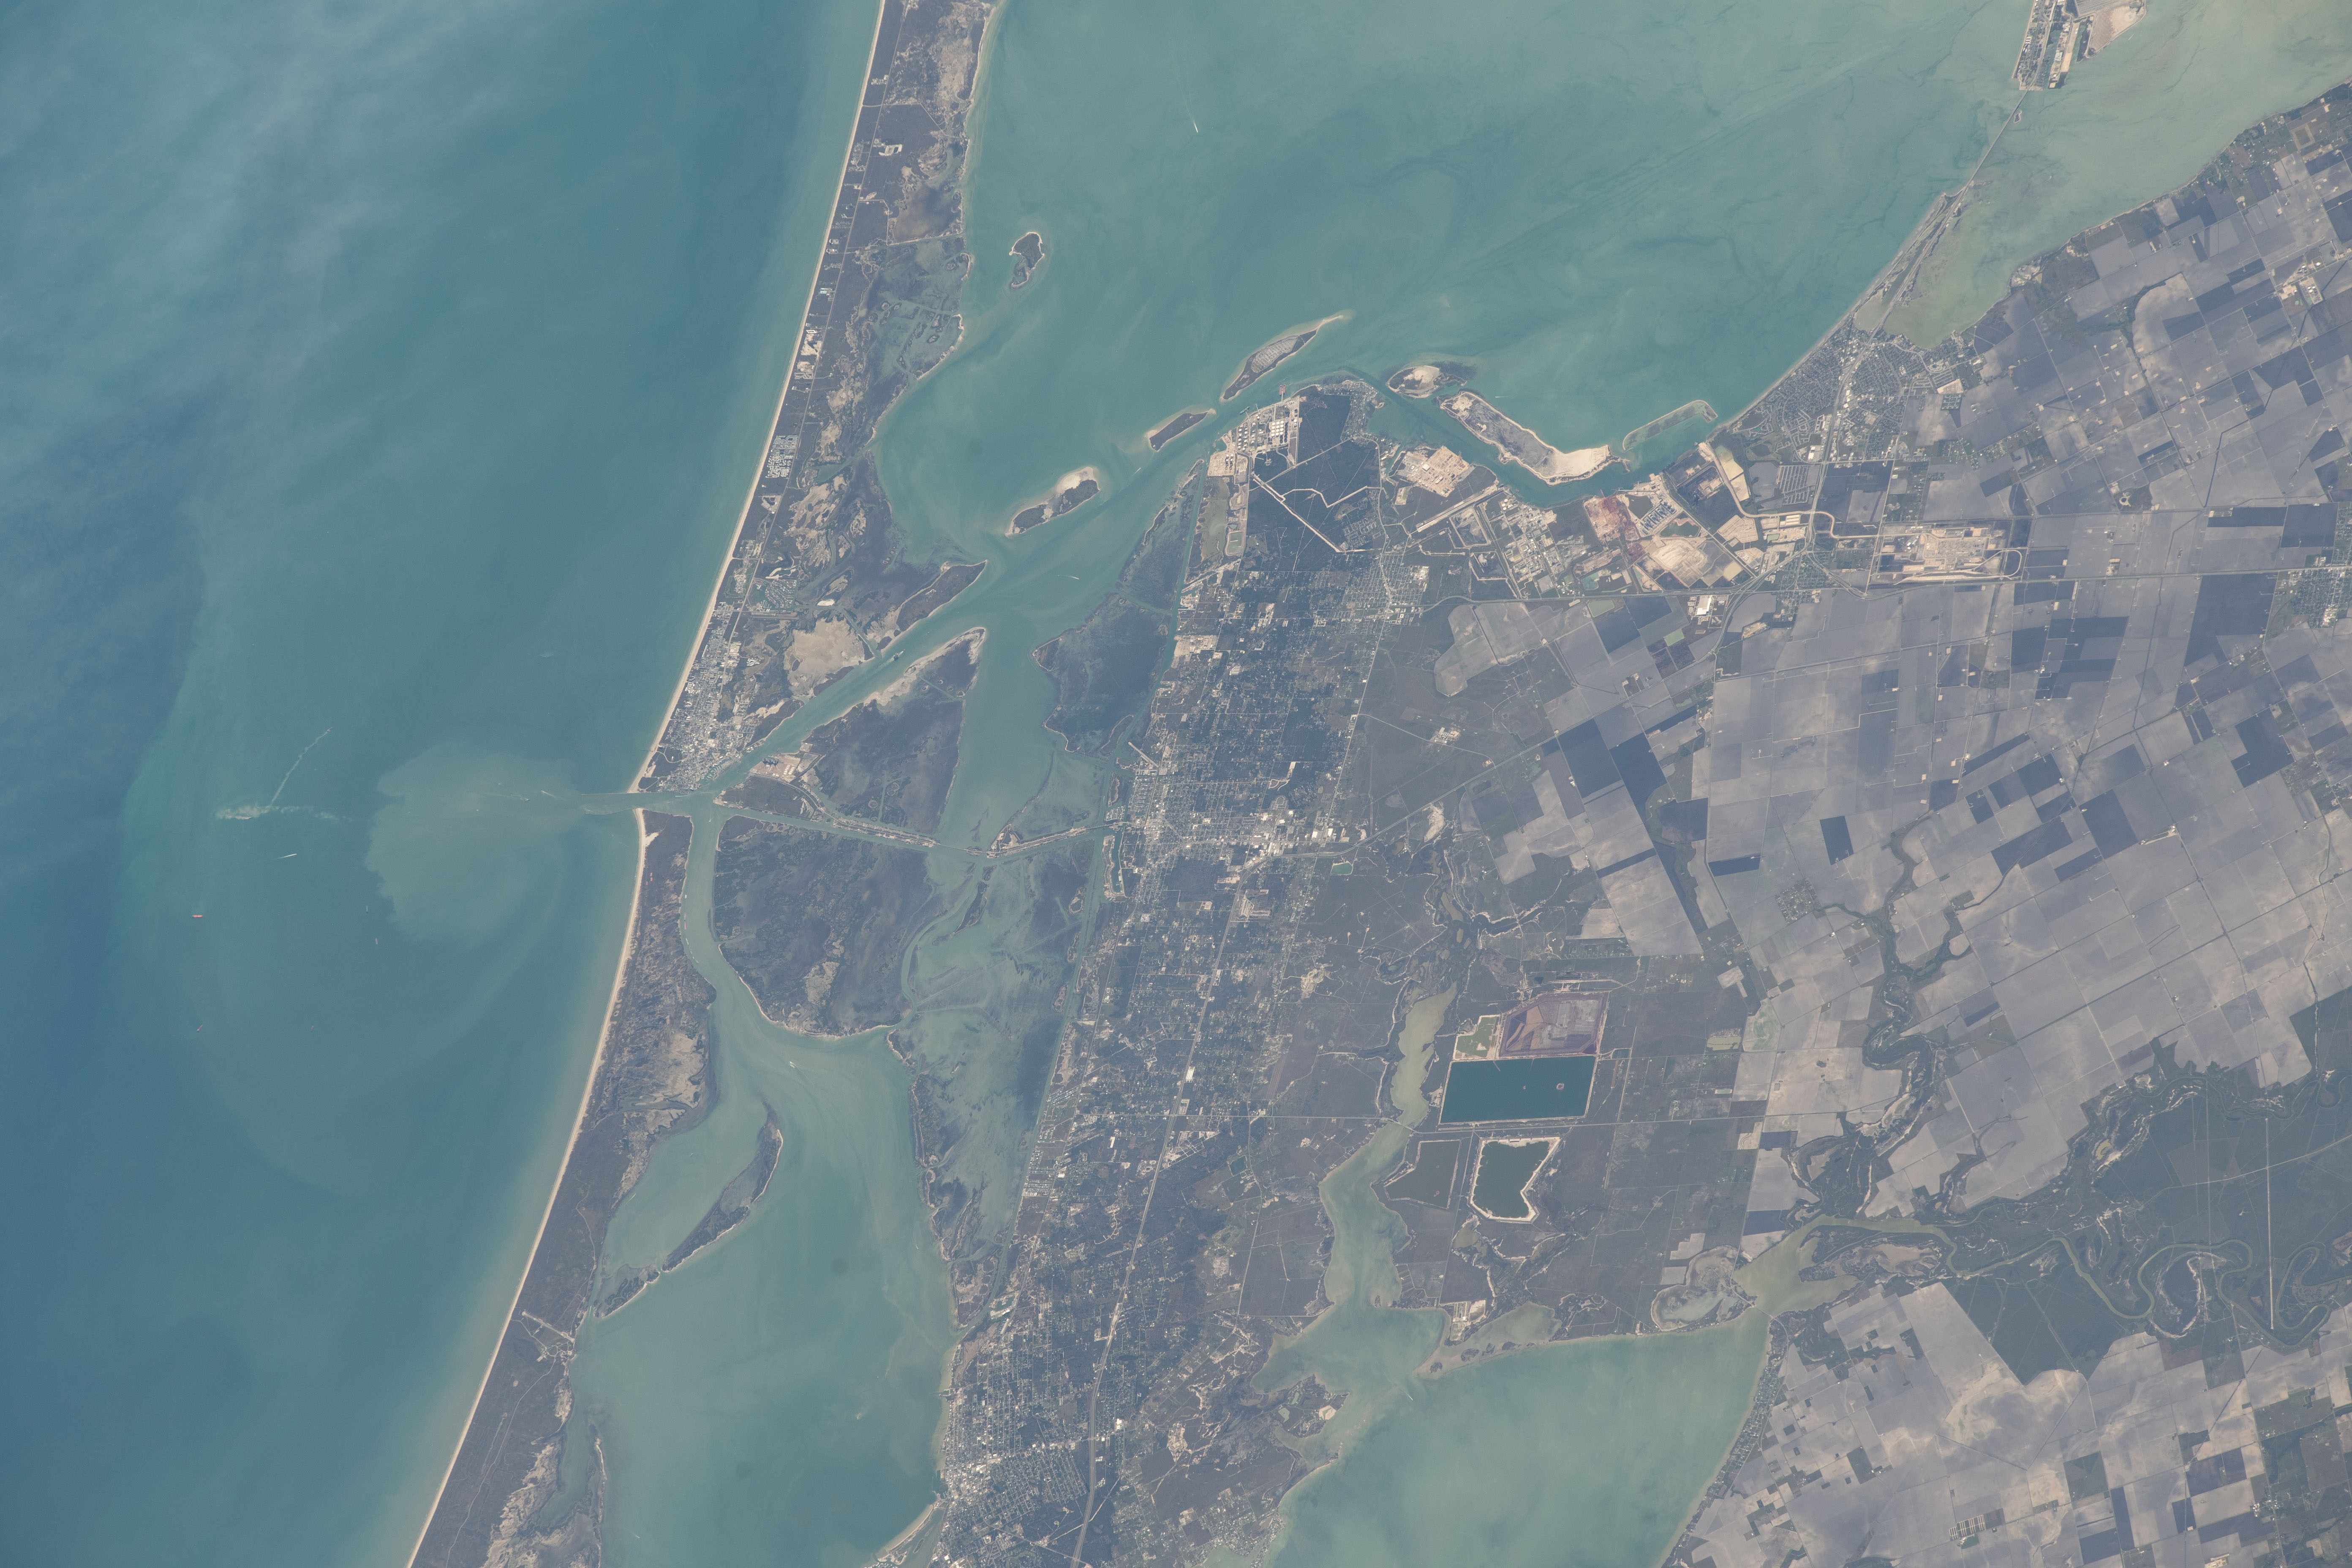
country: USA-TEXAS
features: PORT ARANSAS, CORPUS CHRISTI BAY
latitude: 27.9
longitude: -97.2
